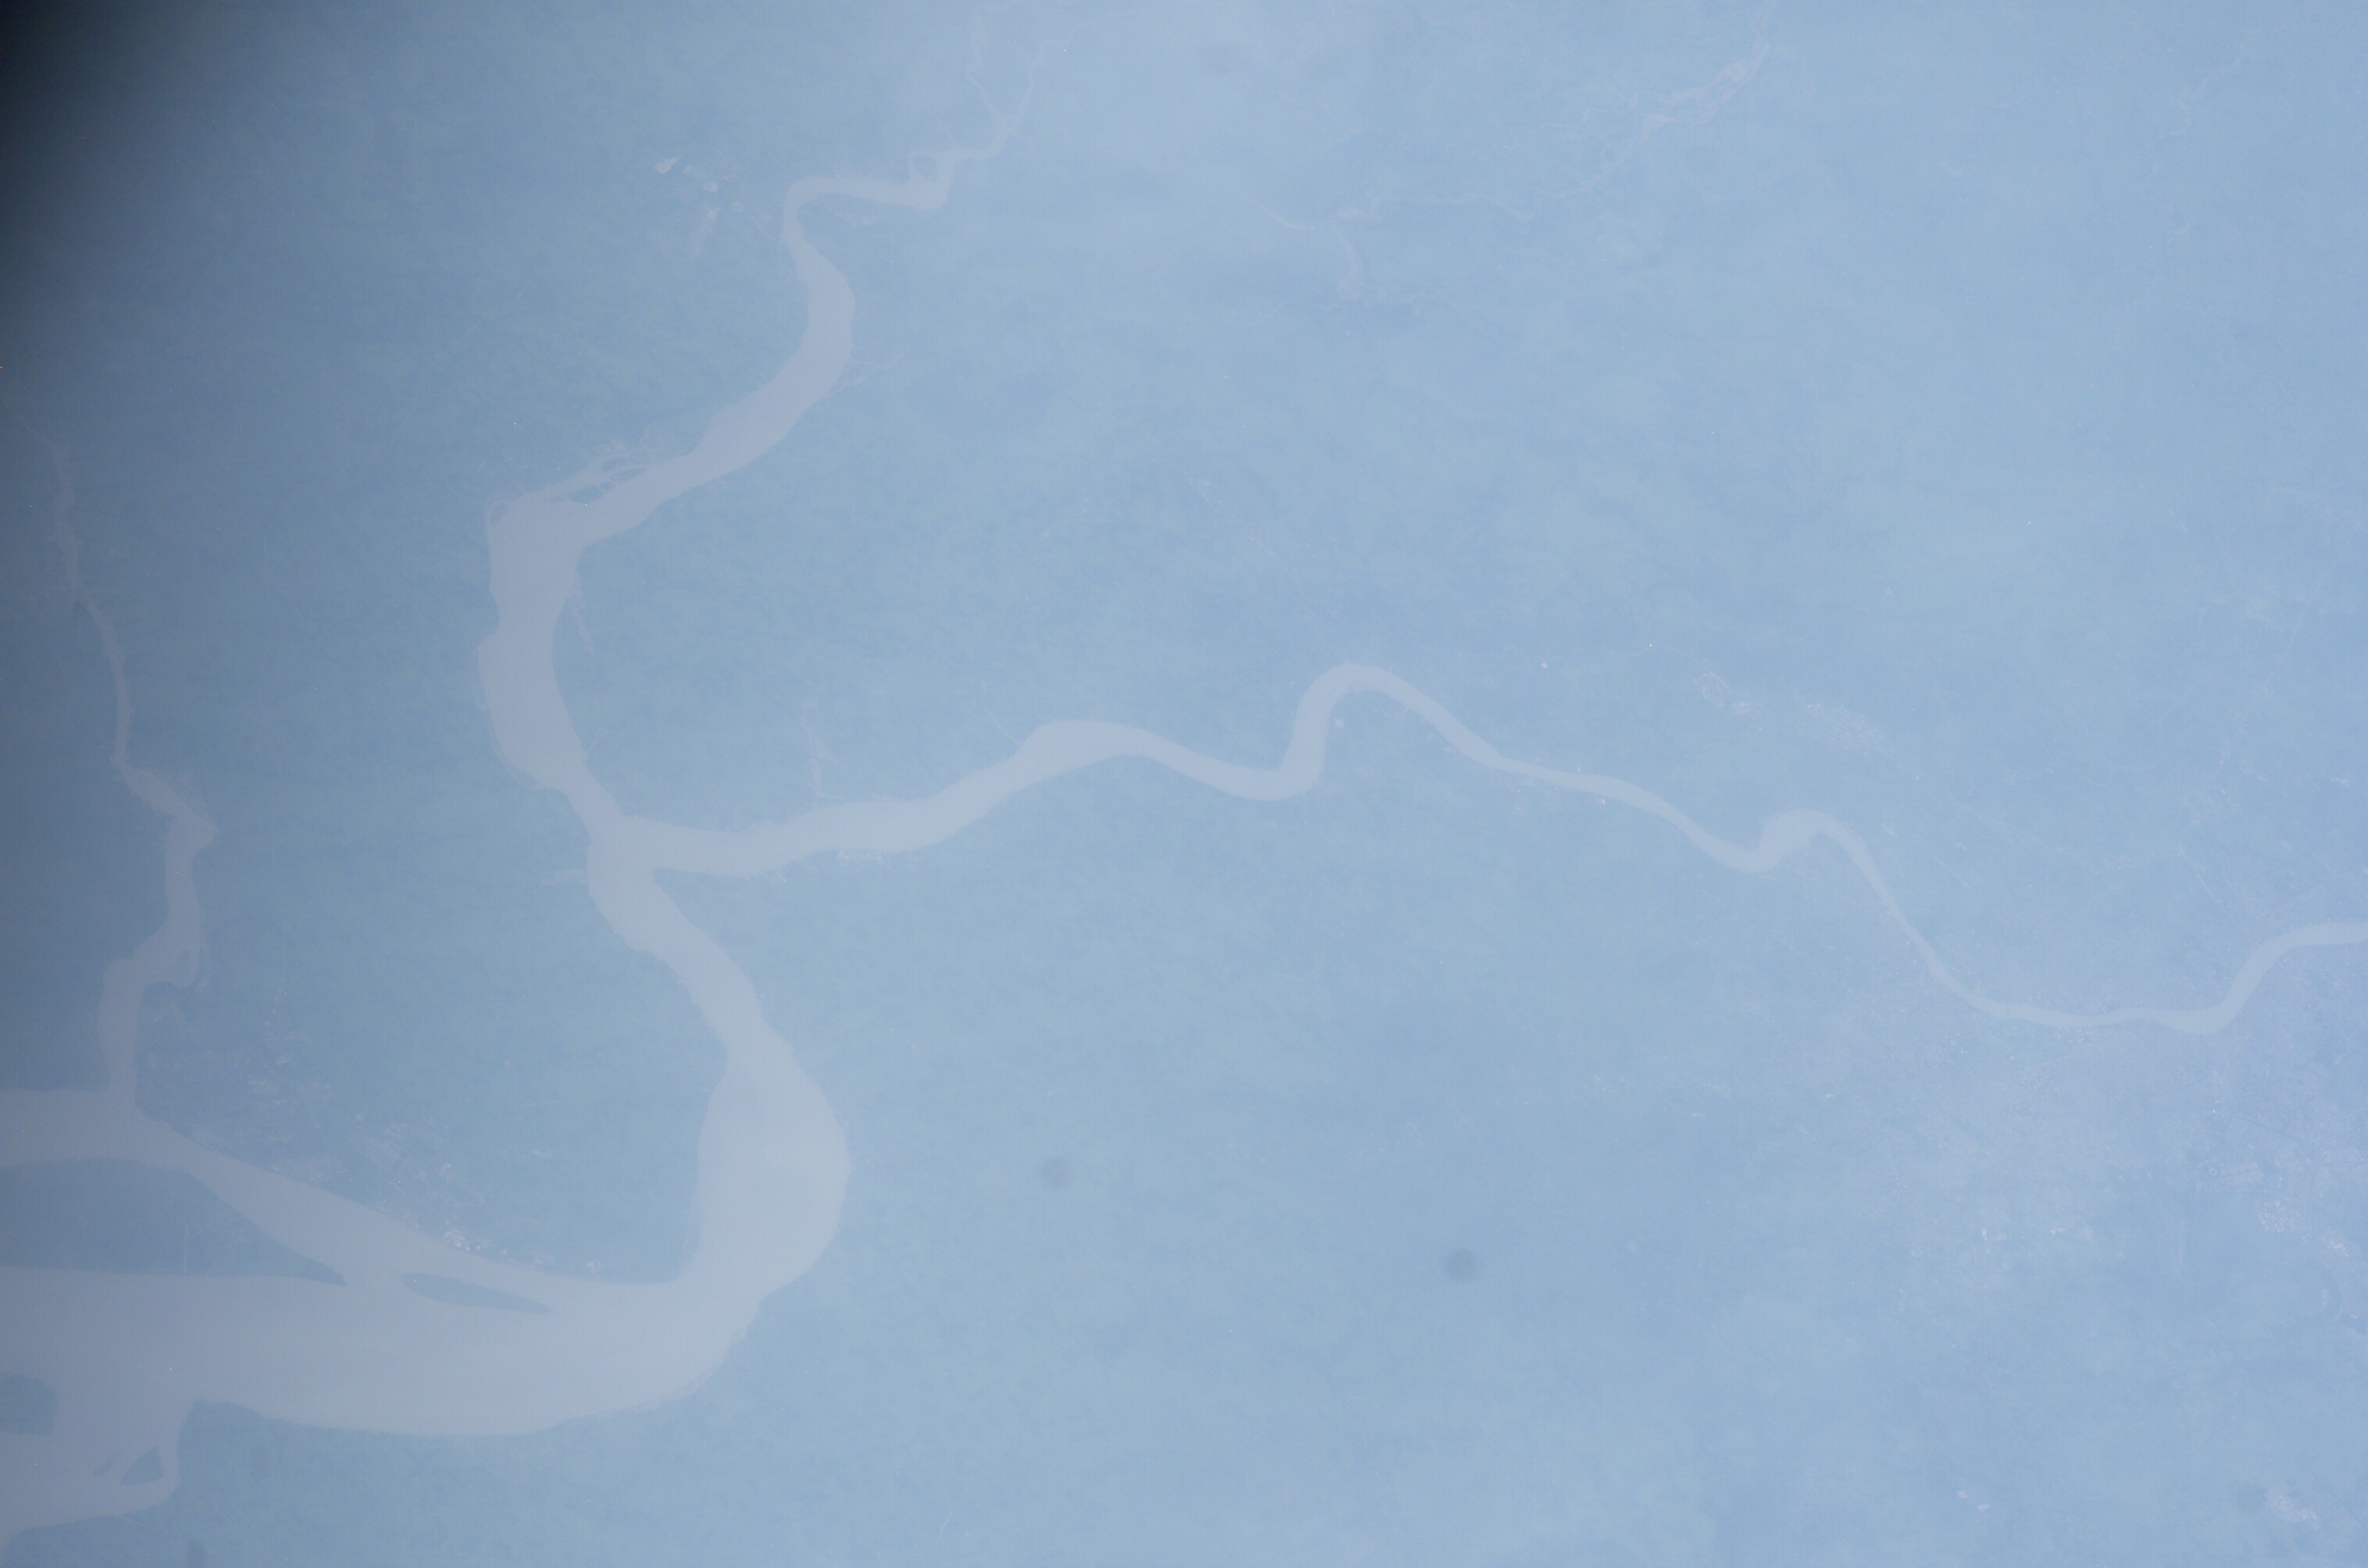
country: INDIA
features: HUGLI ESTUARY, CALCUTTA
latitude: 22.5
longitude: 88.0
